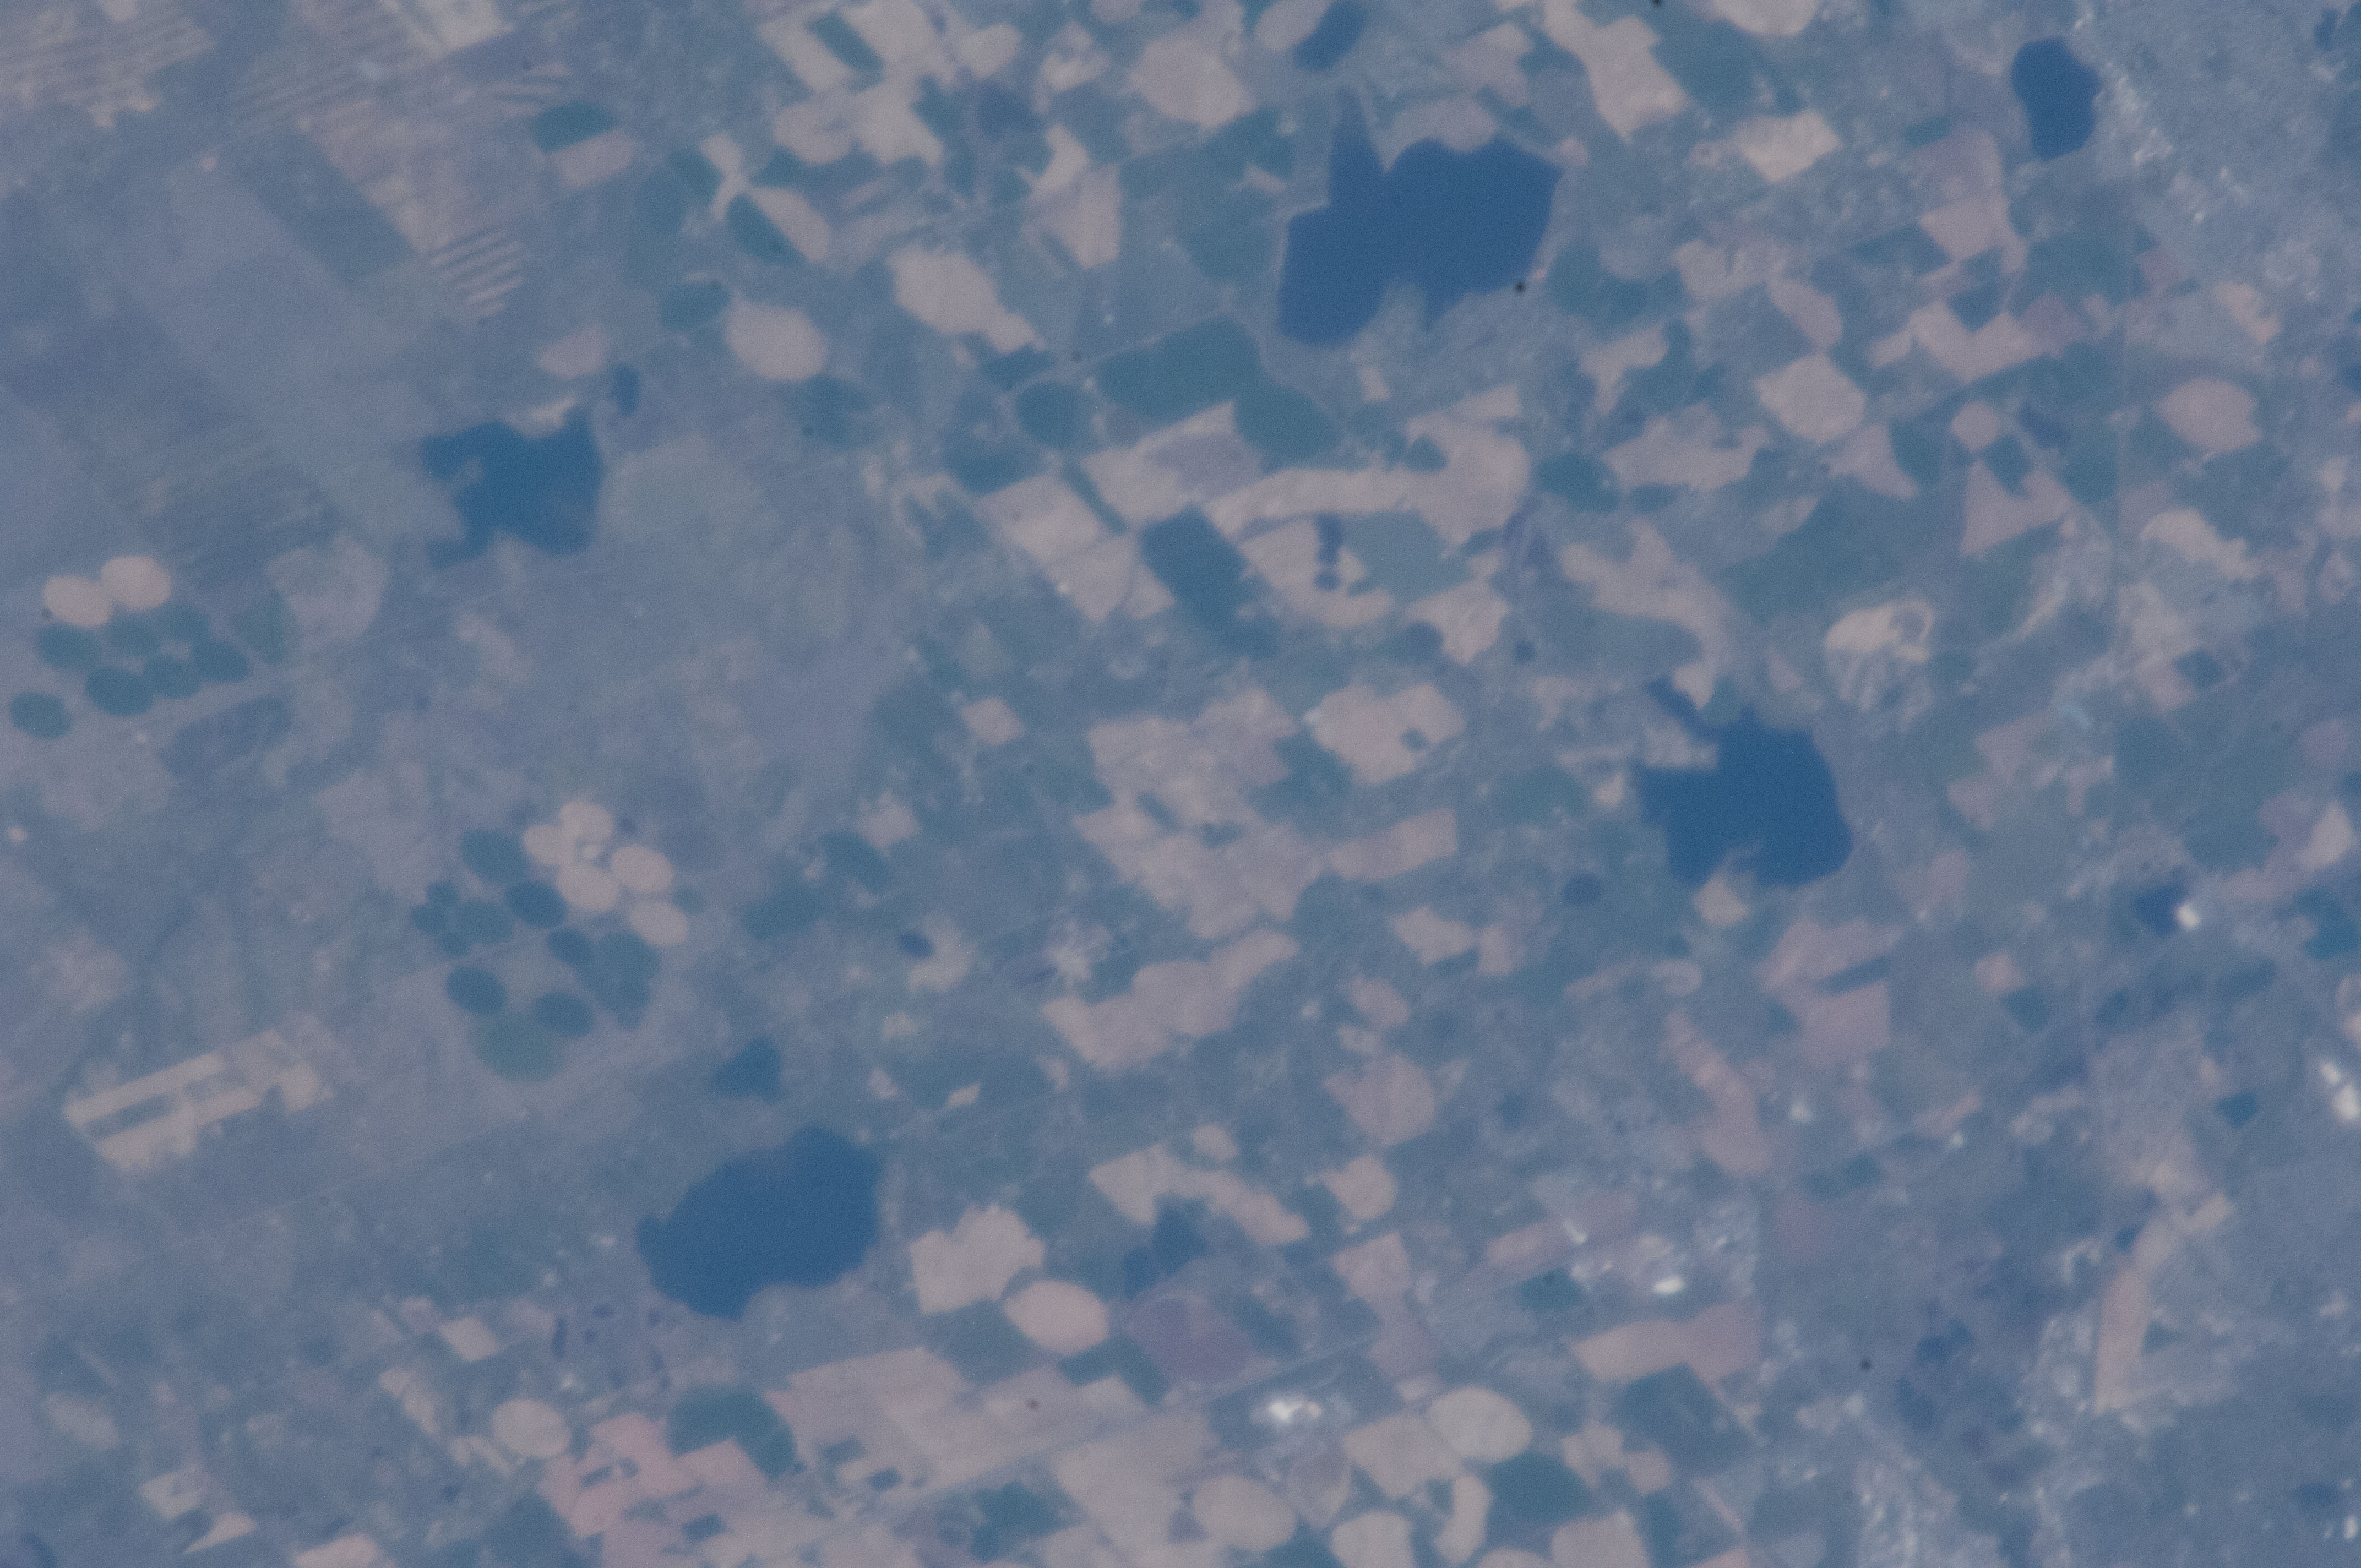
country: USA-COLORADO
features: TEMNATH RES., NEW WINDSOR RES., COBB L., BLACK HOLLOW RES., AGR., SOFT
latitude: 40.6
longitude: -104.9
